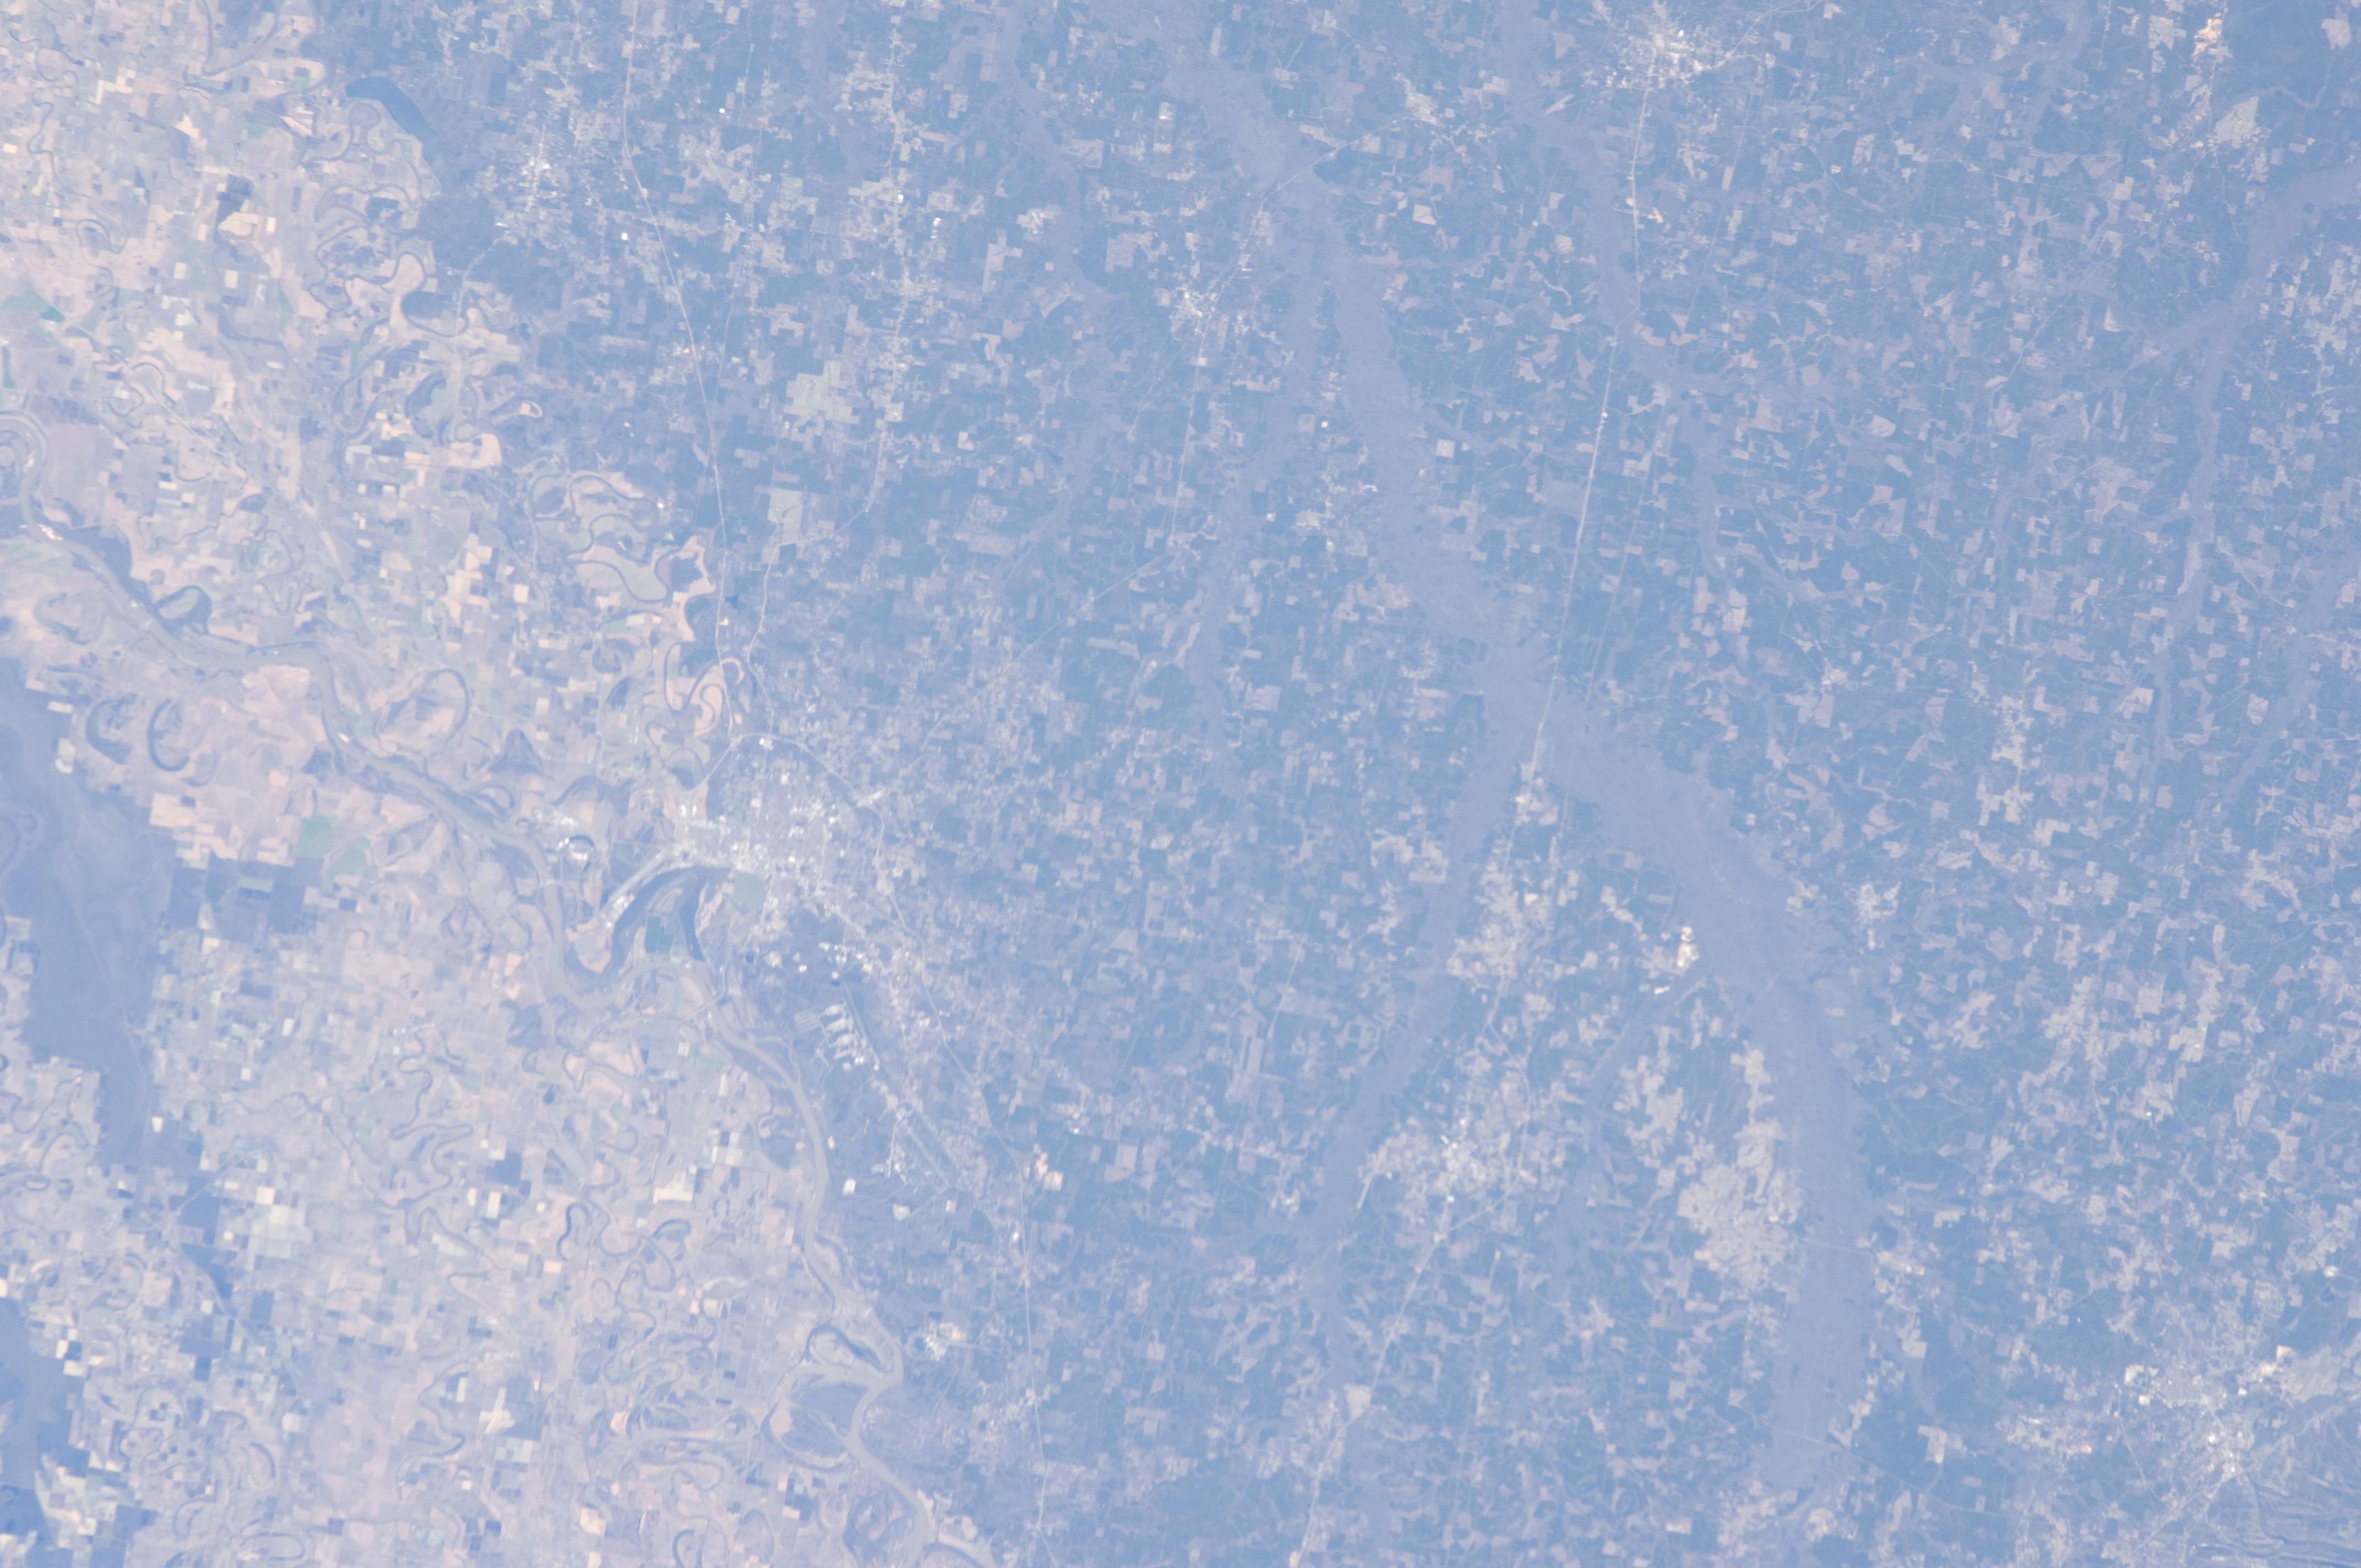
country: USA-ARKANSAS
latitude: 34.1
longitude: -92.2
